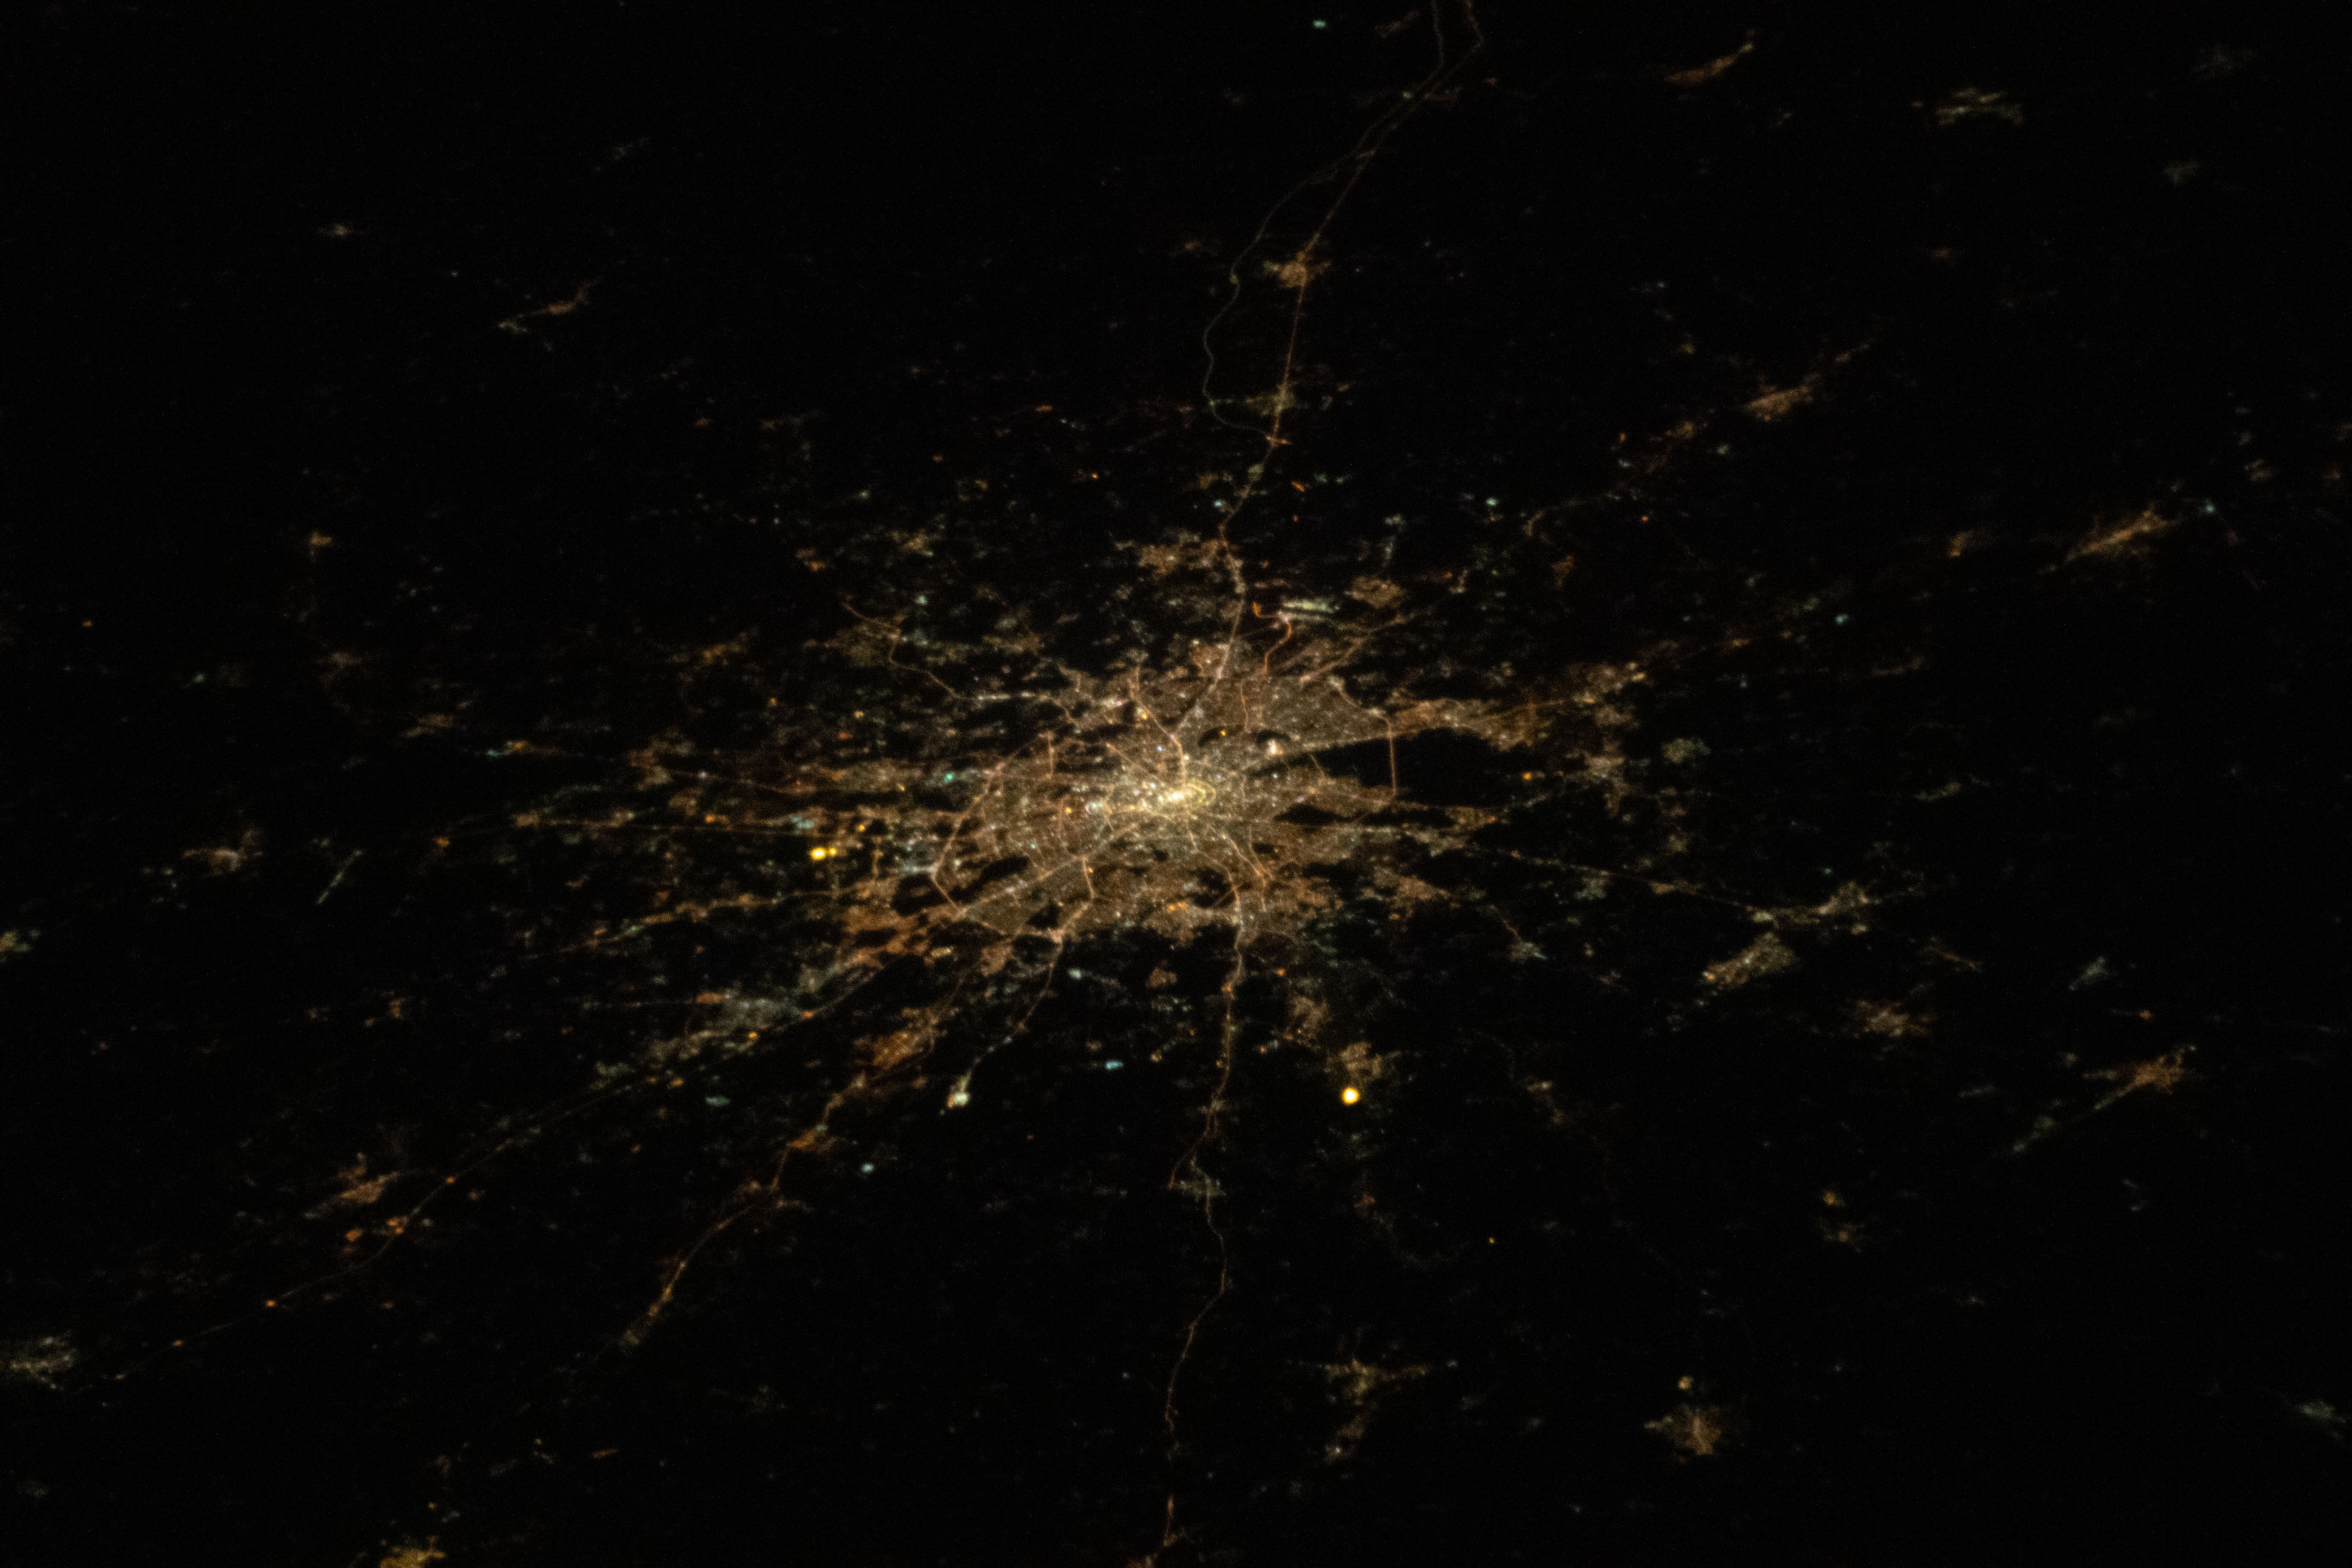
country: RUSSIAN FEDERATION
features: MOSCOW
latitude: 55.8
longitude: 37.6
